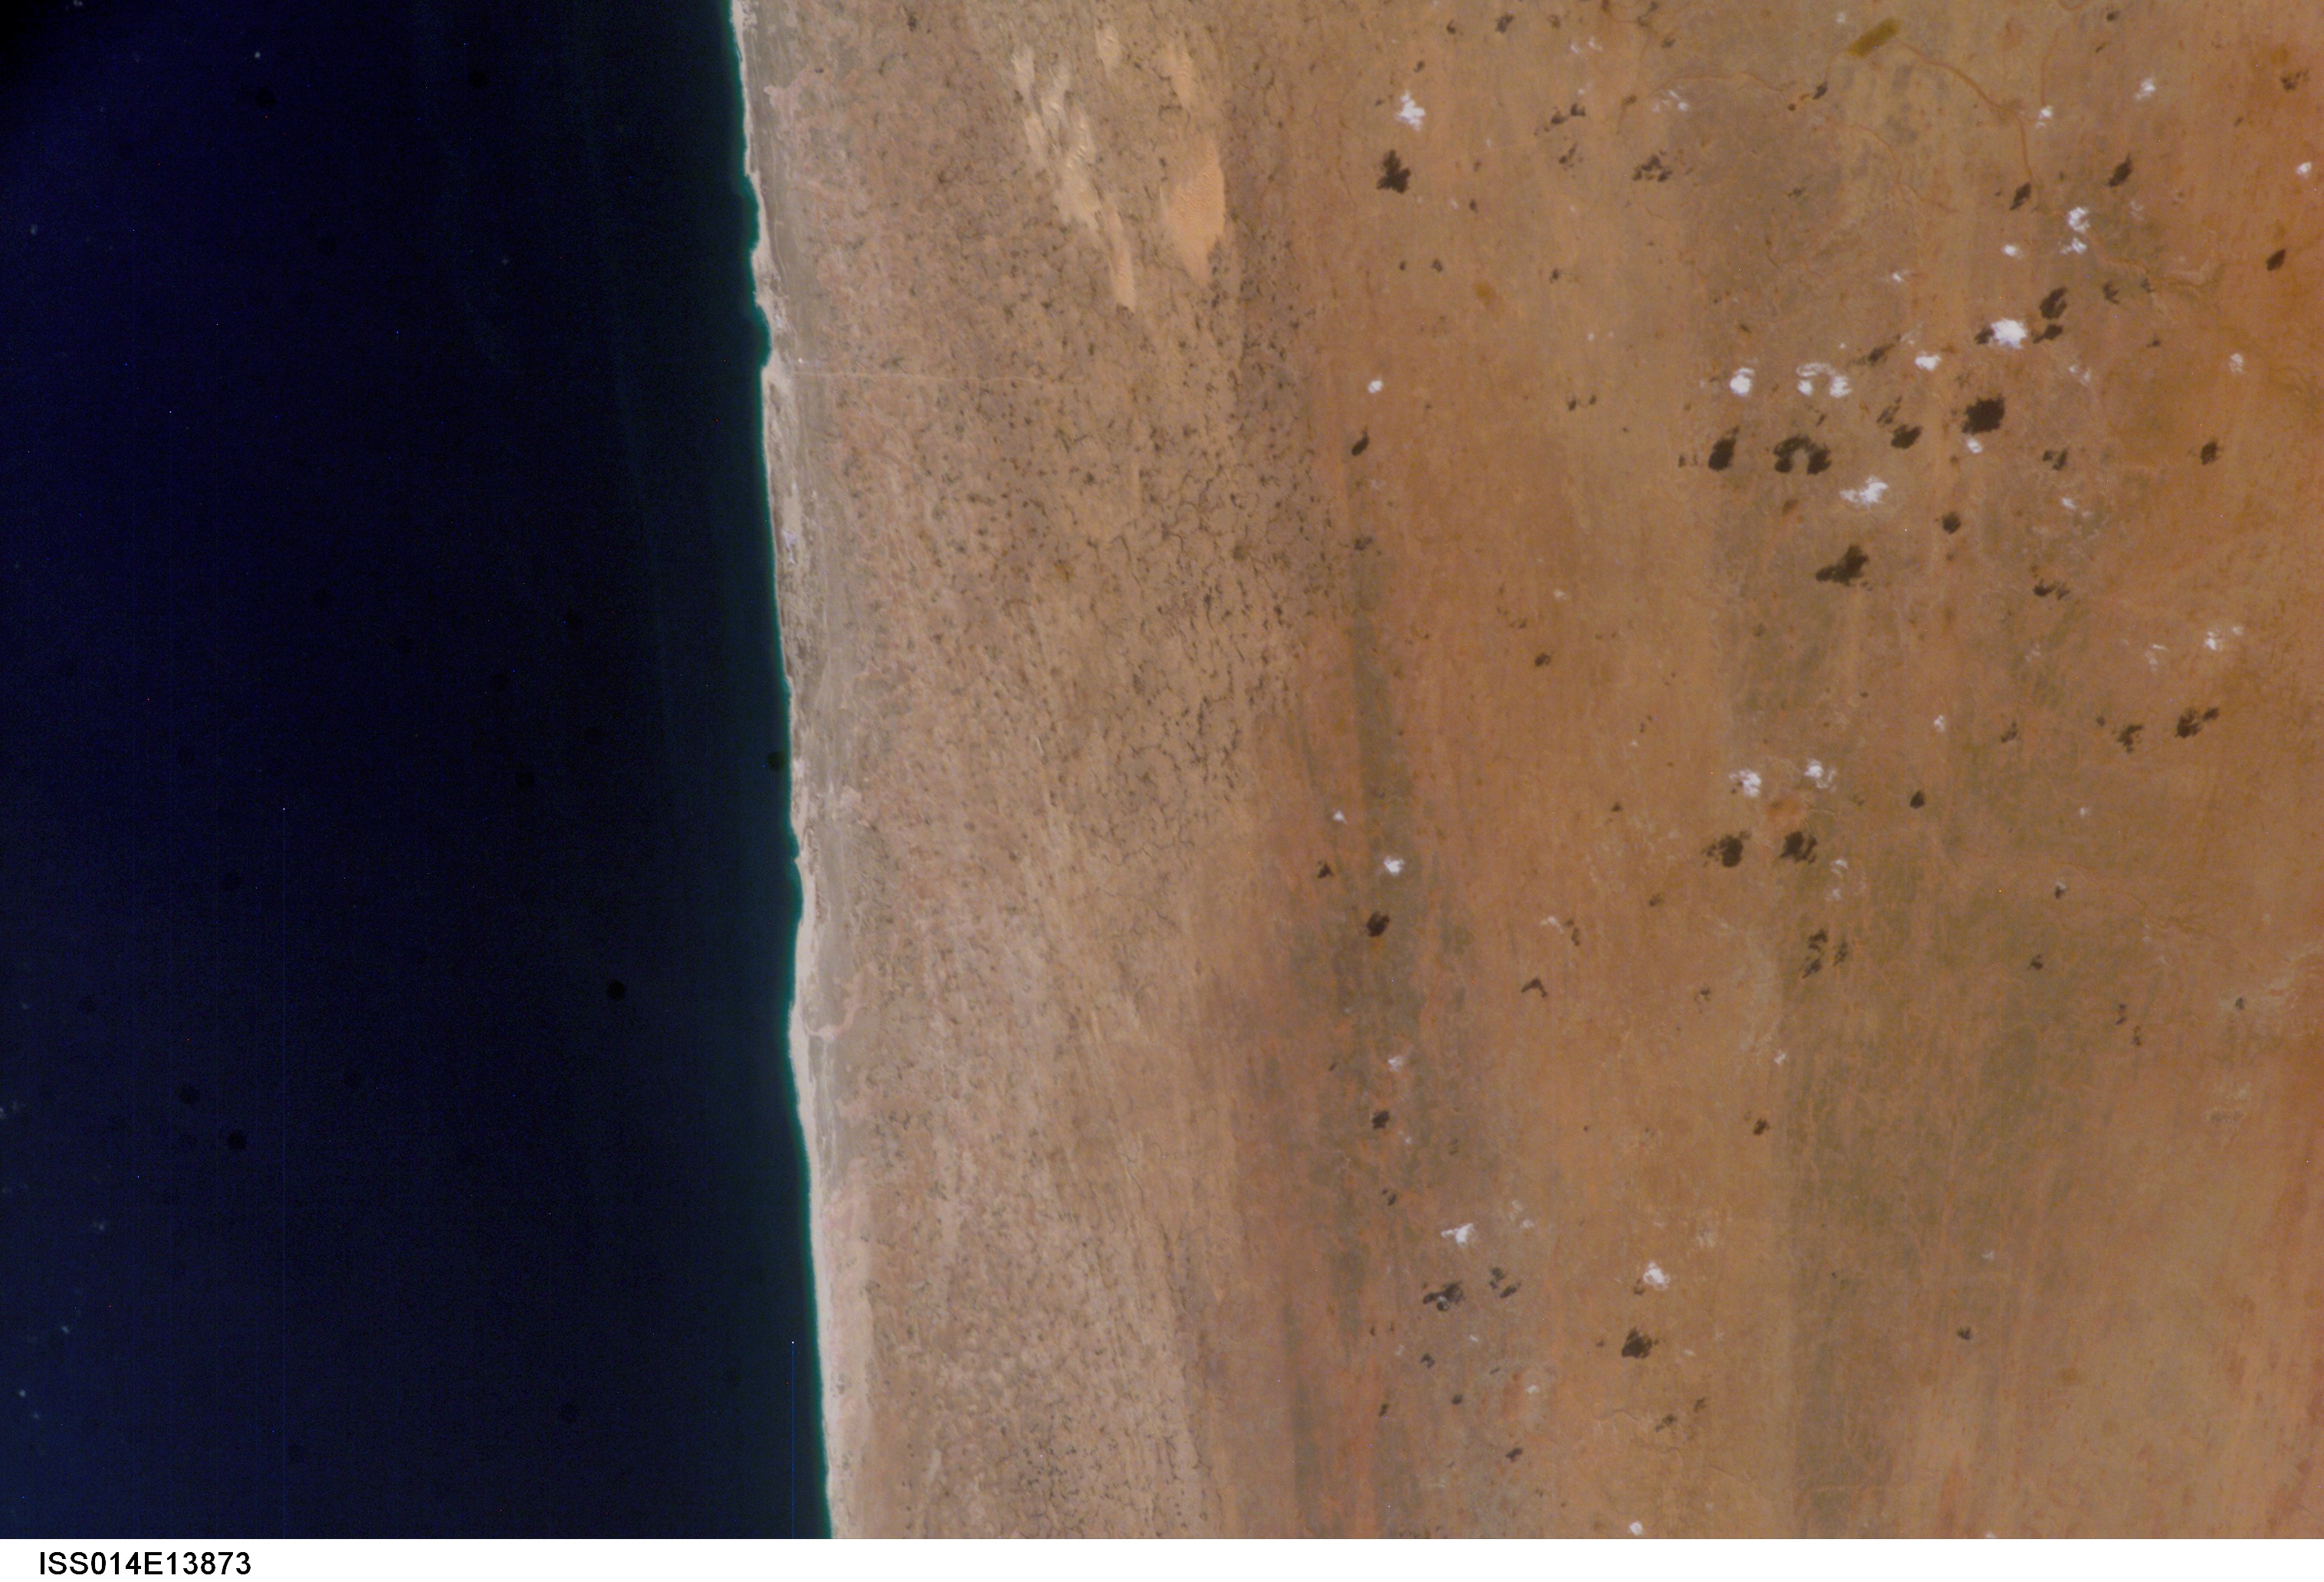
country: SOMALIA
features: COASTAL DUNES, ROADS
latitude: 7.0
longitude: 49.5
